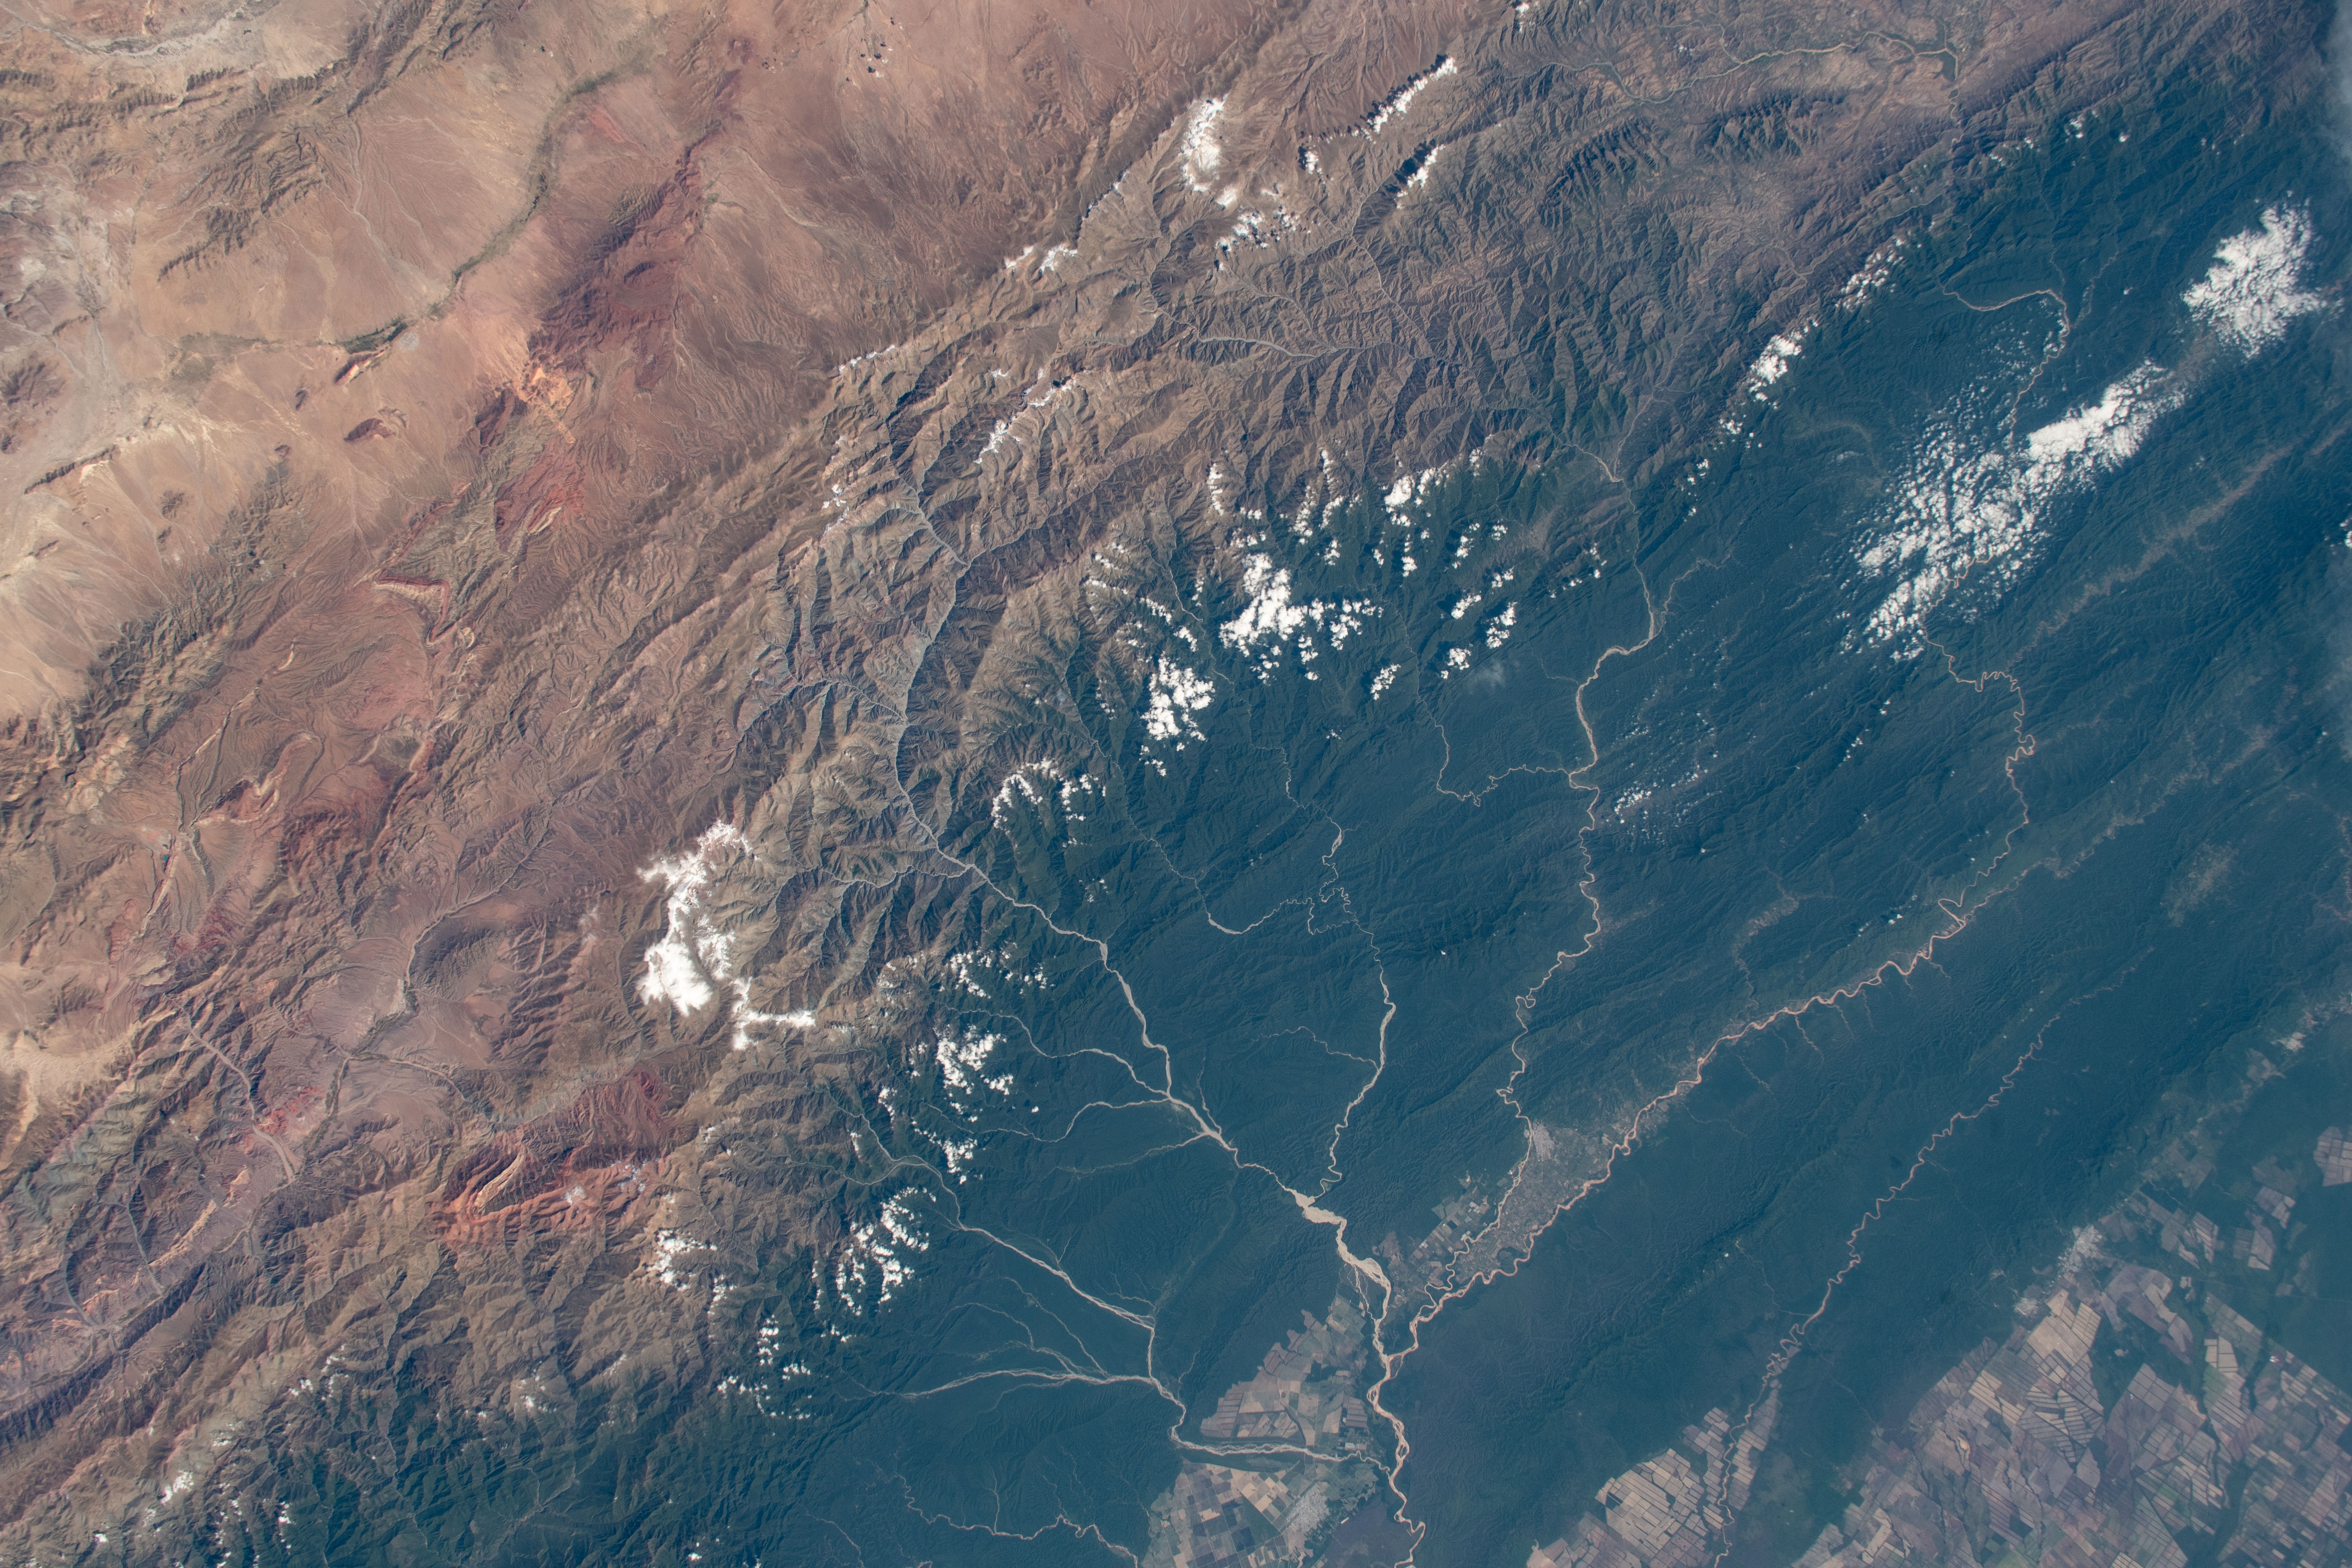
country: ARGENTINA
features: RIO BERMEJO, PARAQUE NACIONAL CALILEGUA
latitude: -22.5
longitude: -64.5
